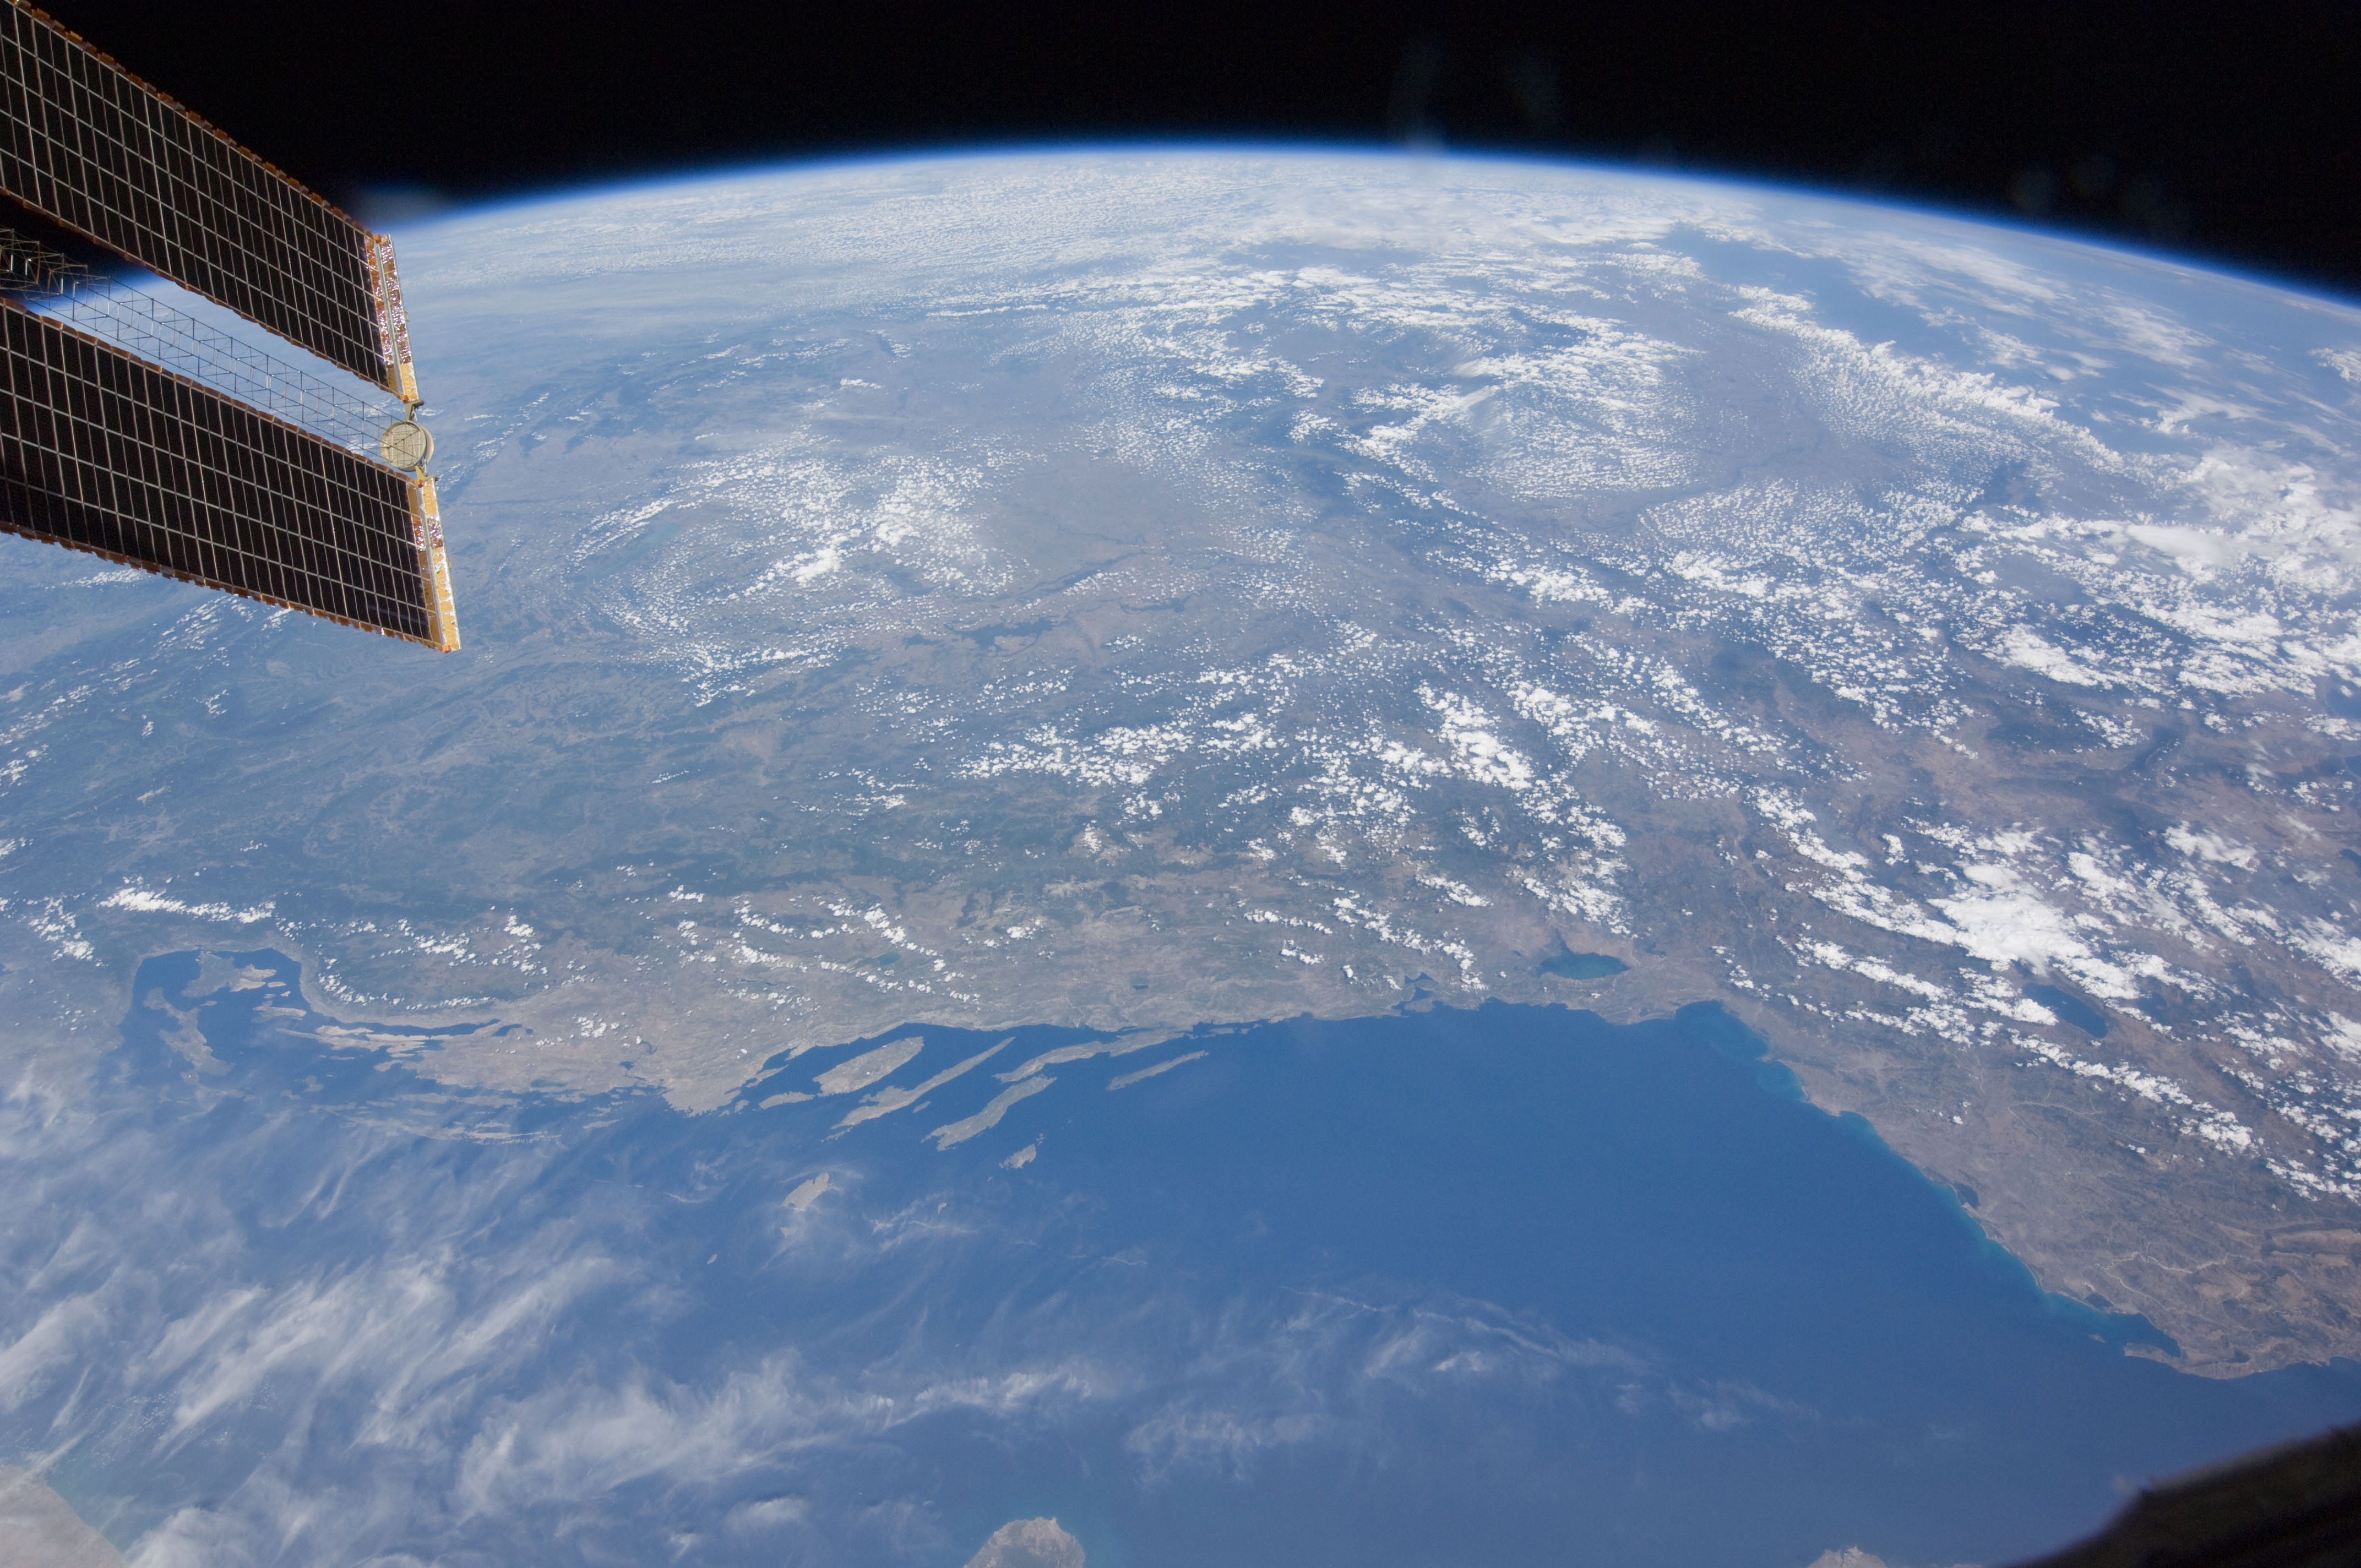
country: BOSNIA-HERZEGOVINA
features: PAN-ADRIATIC SEA, DINARIC ALPS
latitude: 43.5
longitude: 18.5
